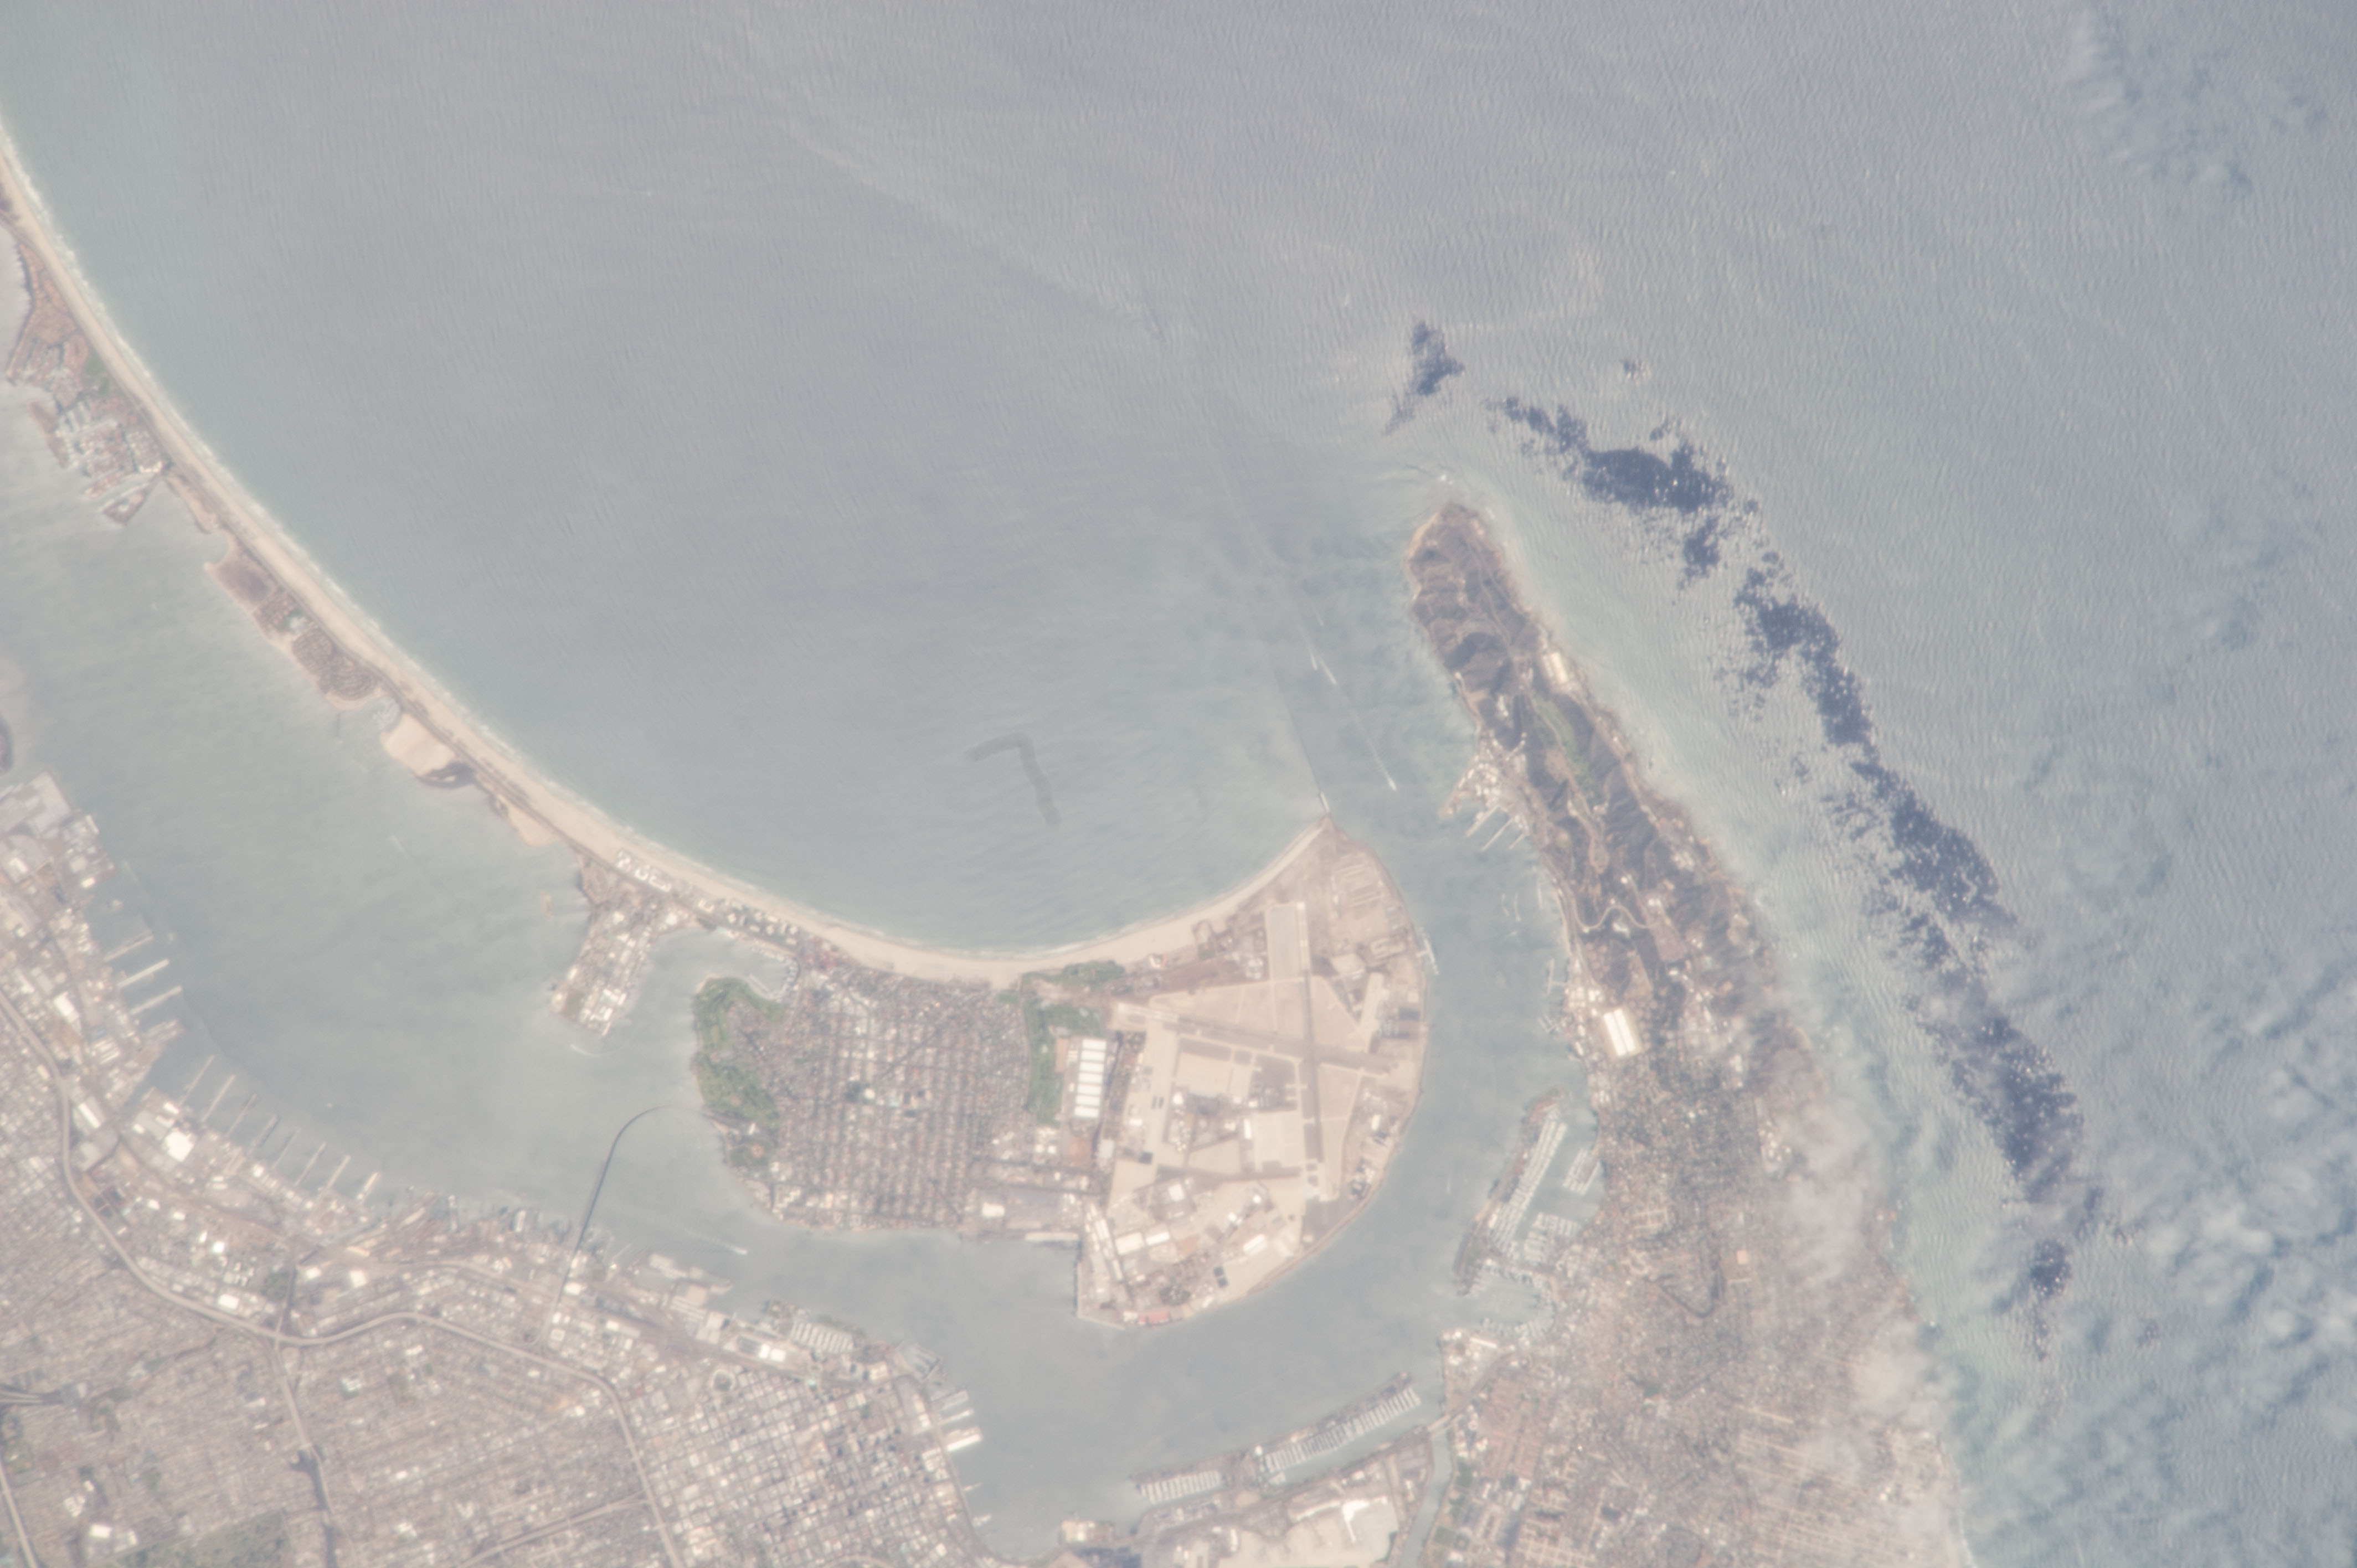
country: USA-CALIFORNIA
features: O.
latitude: 32.7
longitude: -117.2
